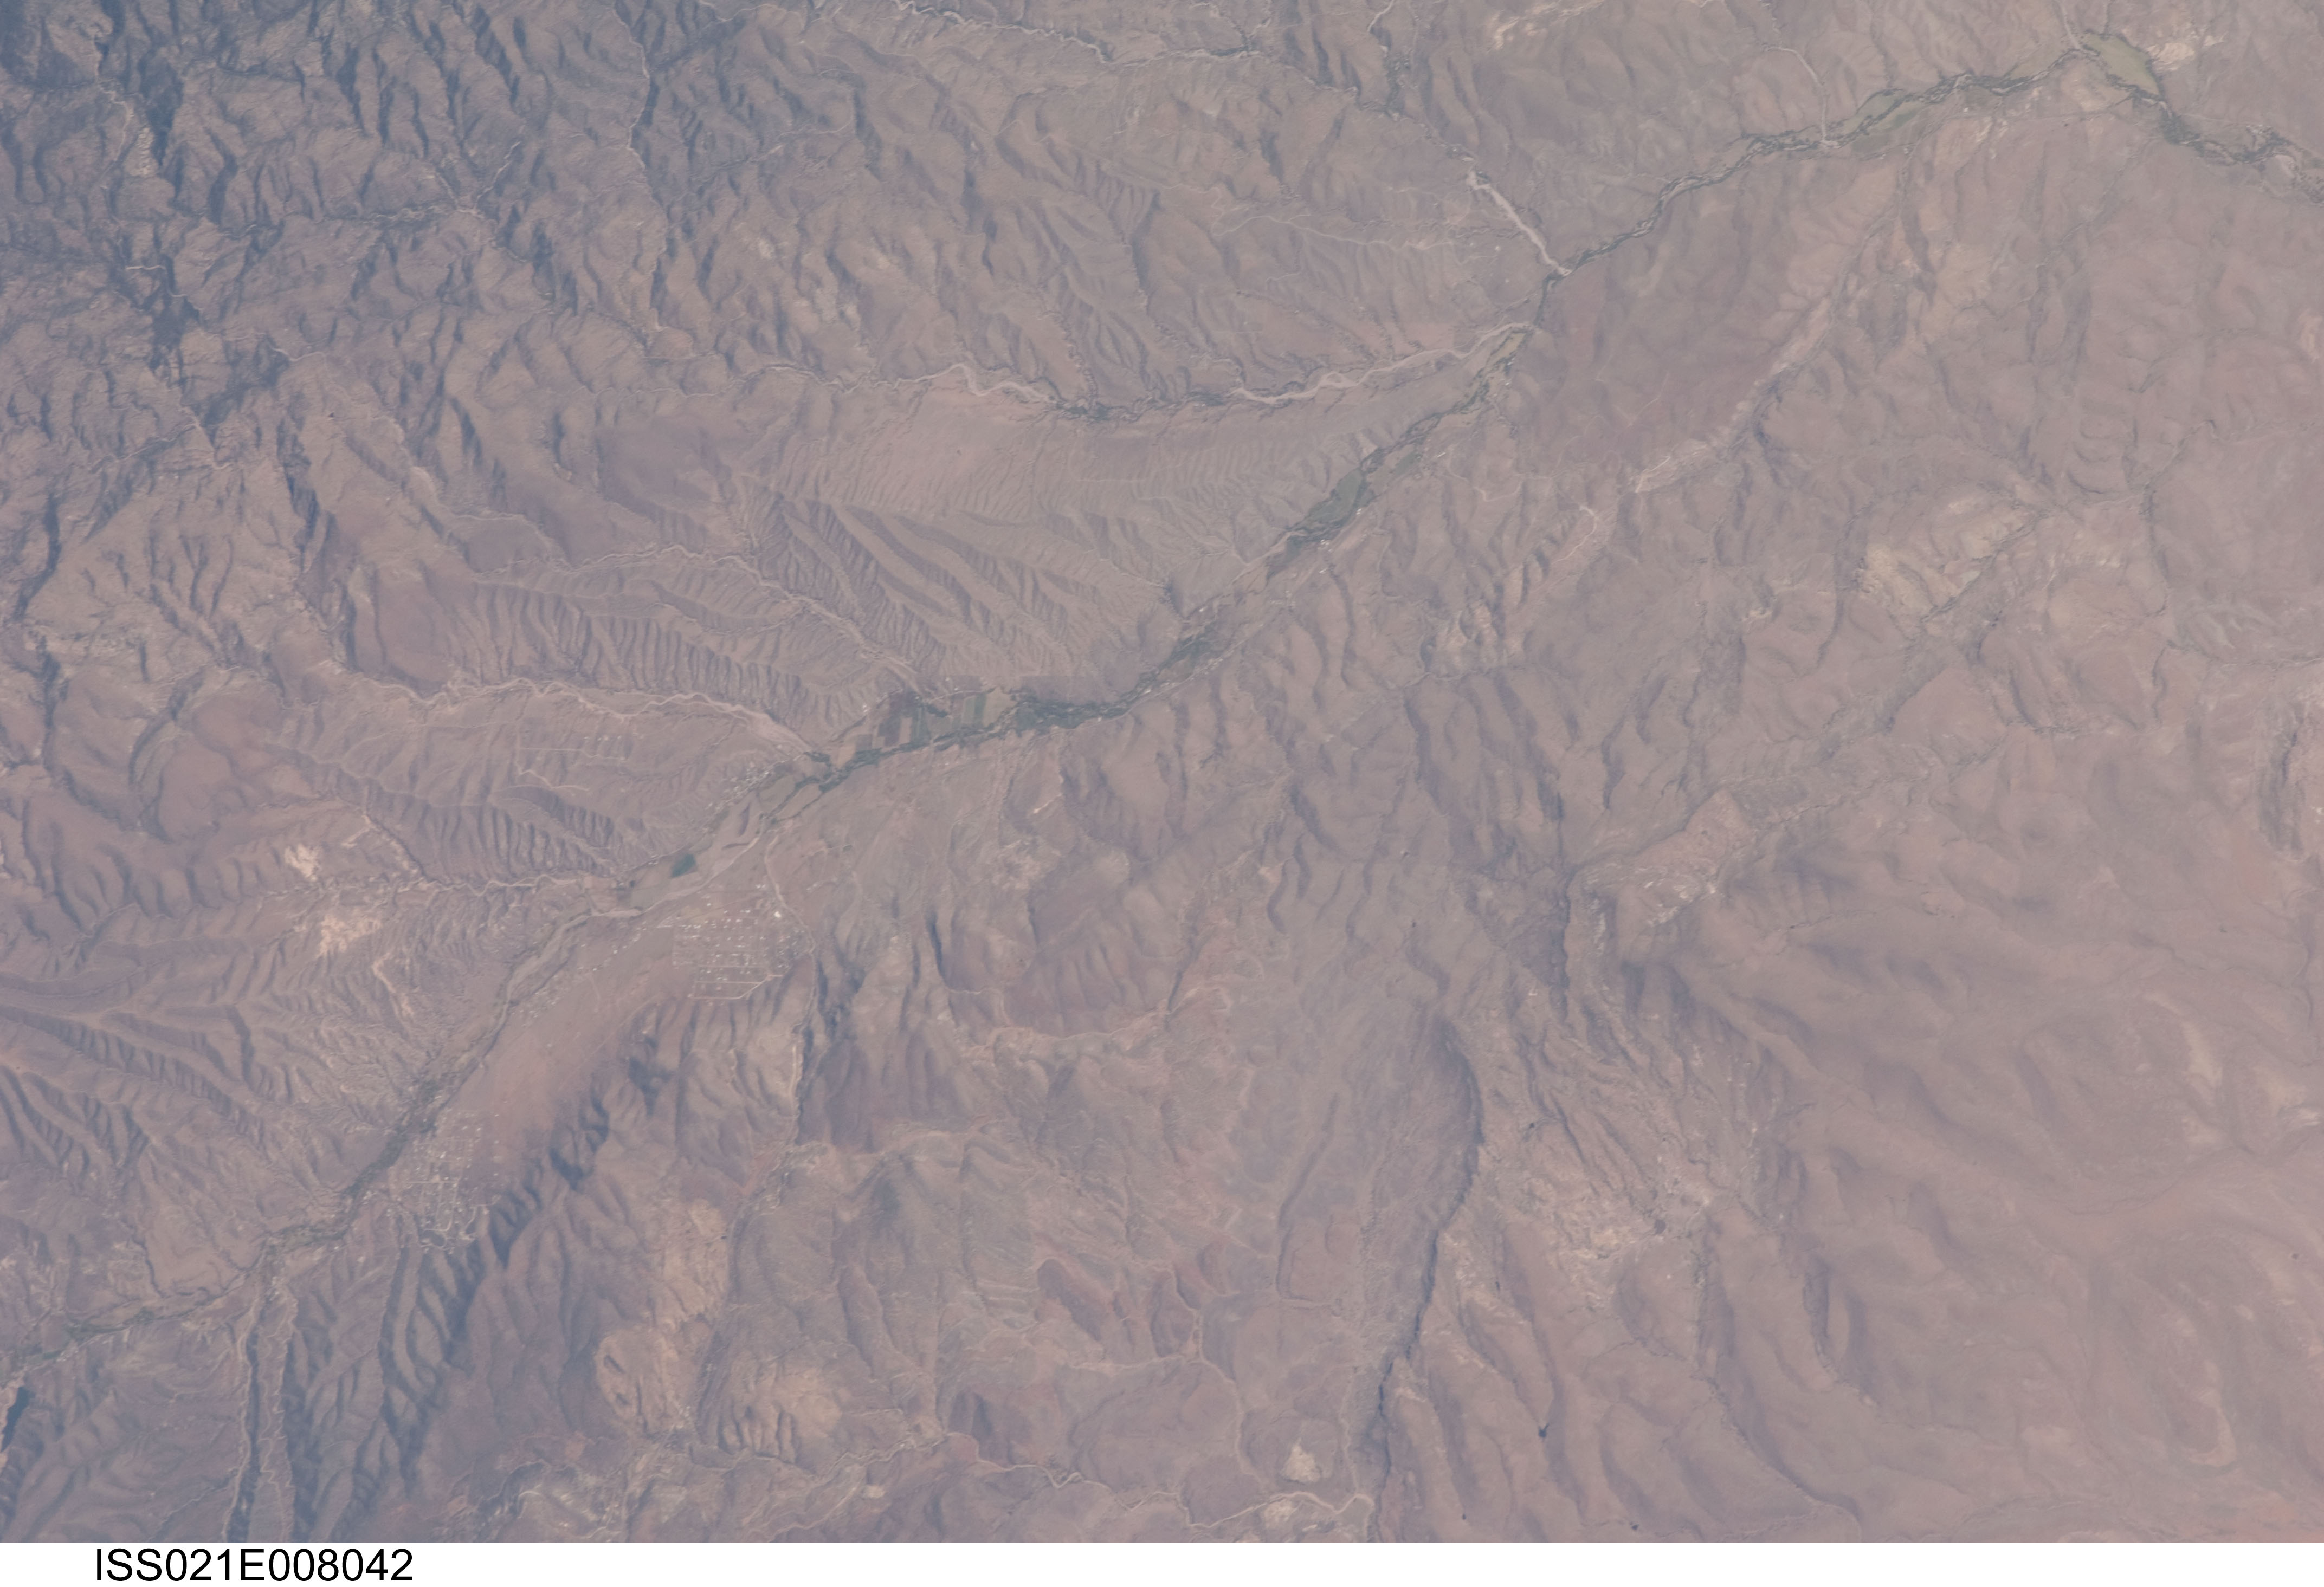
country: USA-NEW MEXICO
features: SAN LORENZO NM,CASAS ADOBES AIRPARK (NM69),COLD CREEK,MIMBRES NM,MIMBRES RIVER
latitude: 32.8
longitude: -107.9
